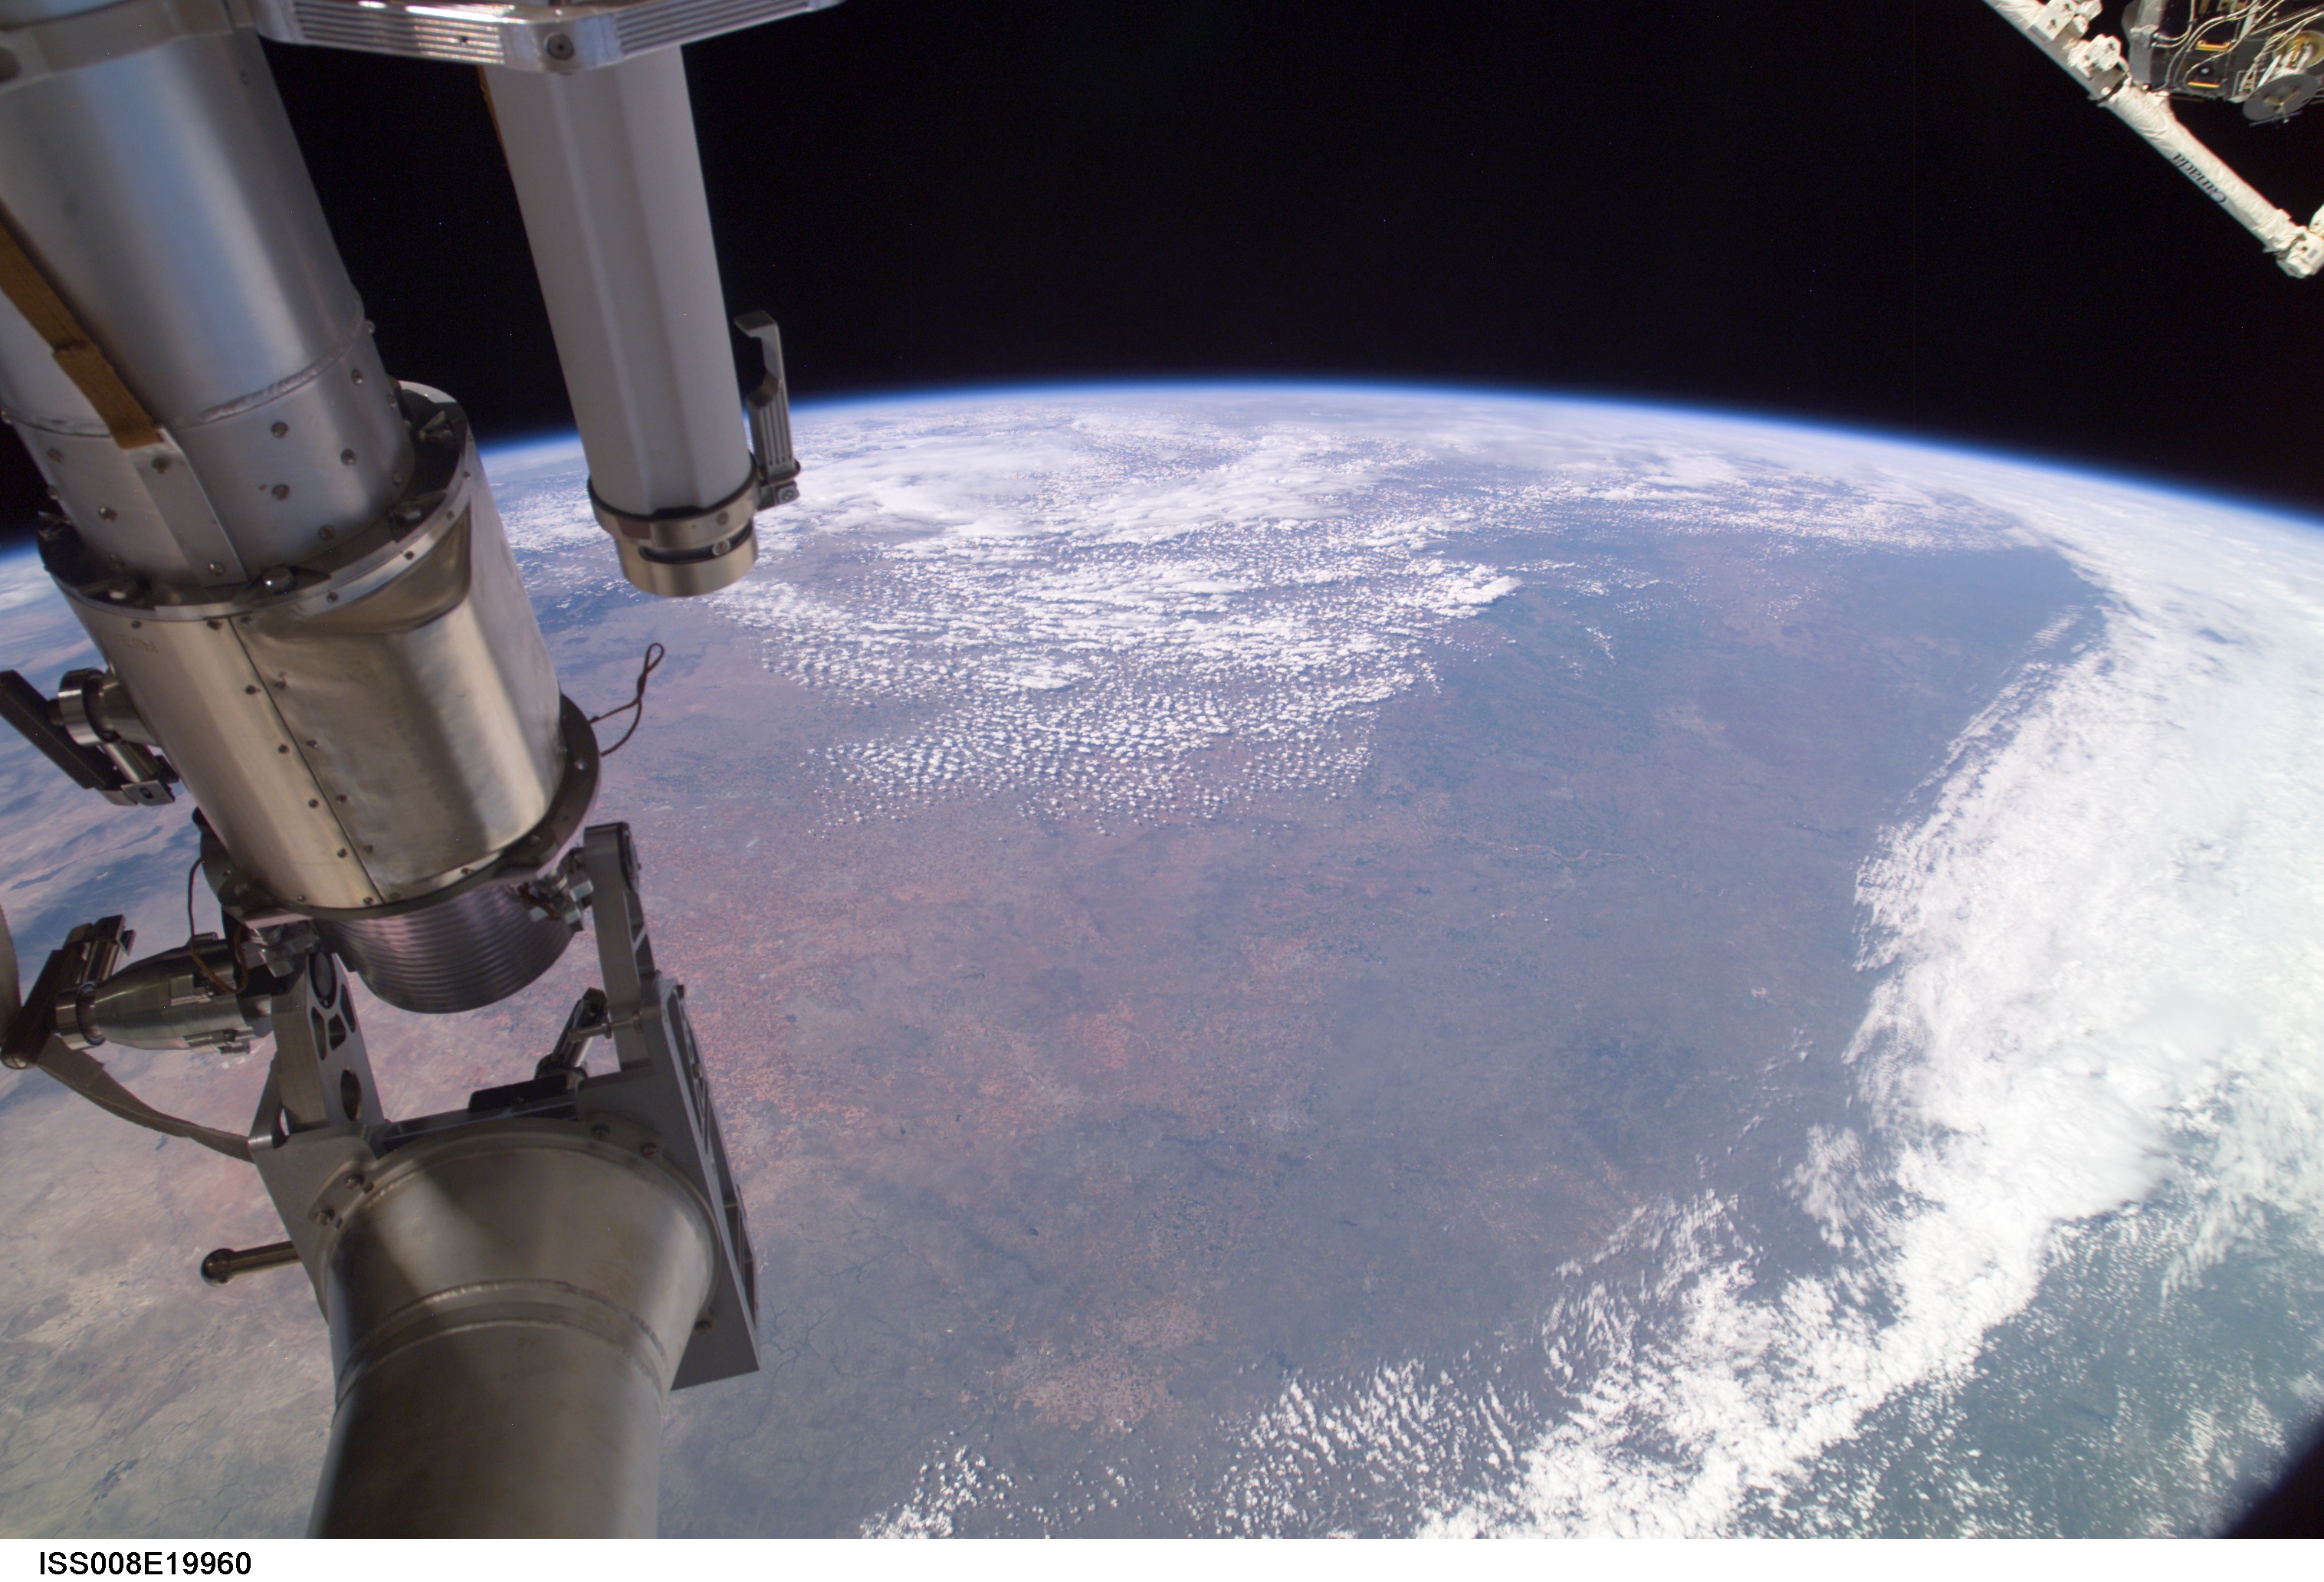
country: USA-TEXAS
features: LINCOLN NATIONAL FOR., ATMOSPHERIC LIMB
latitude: 33.0
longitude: -100.0
